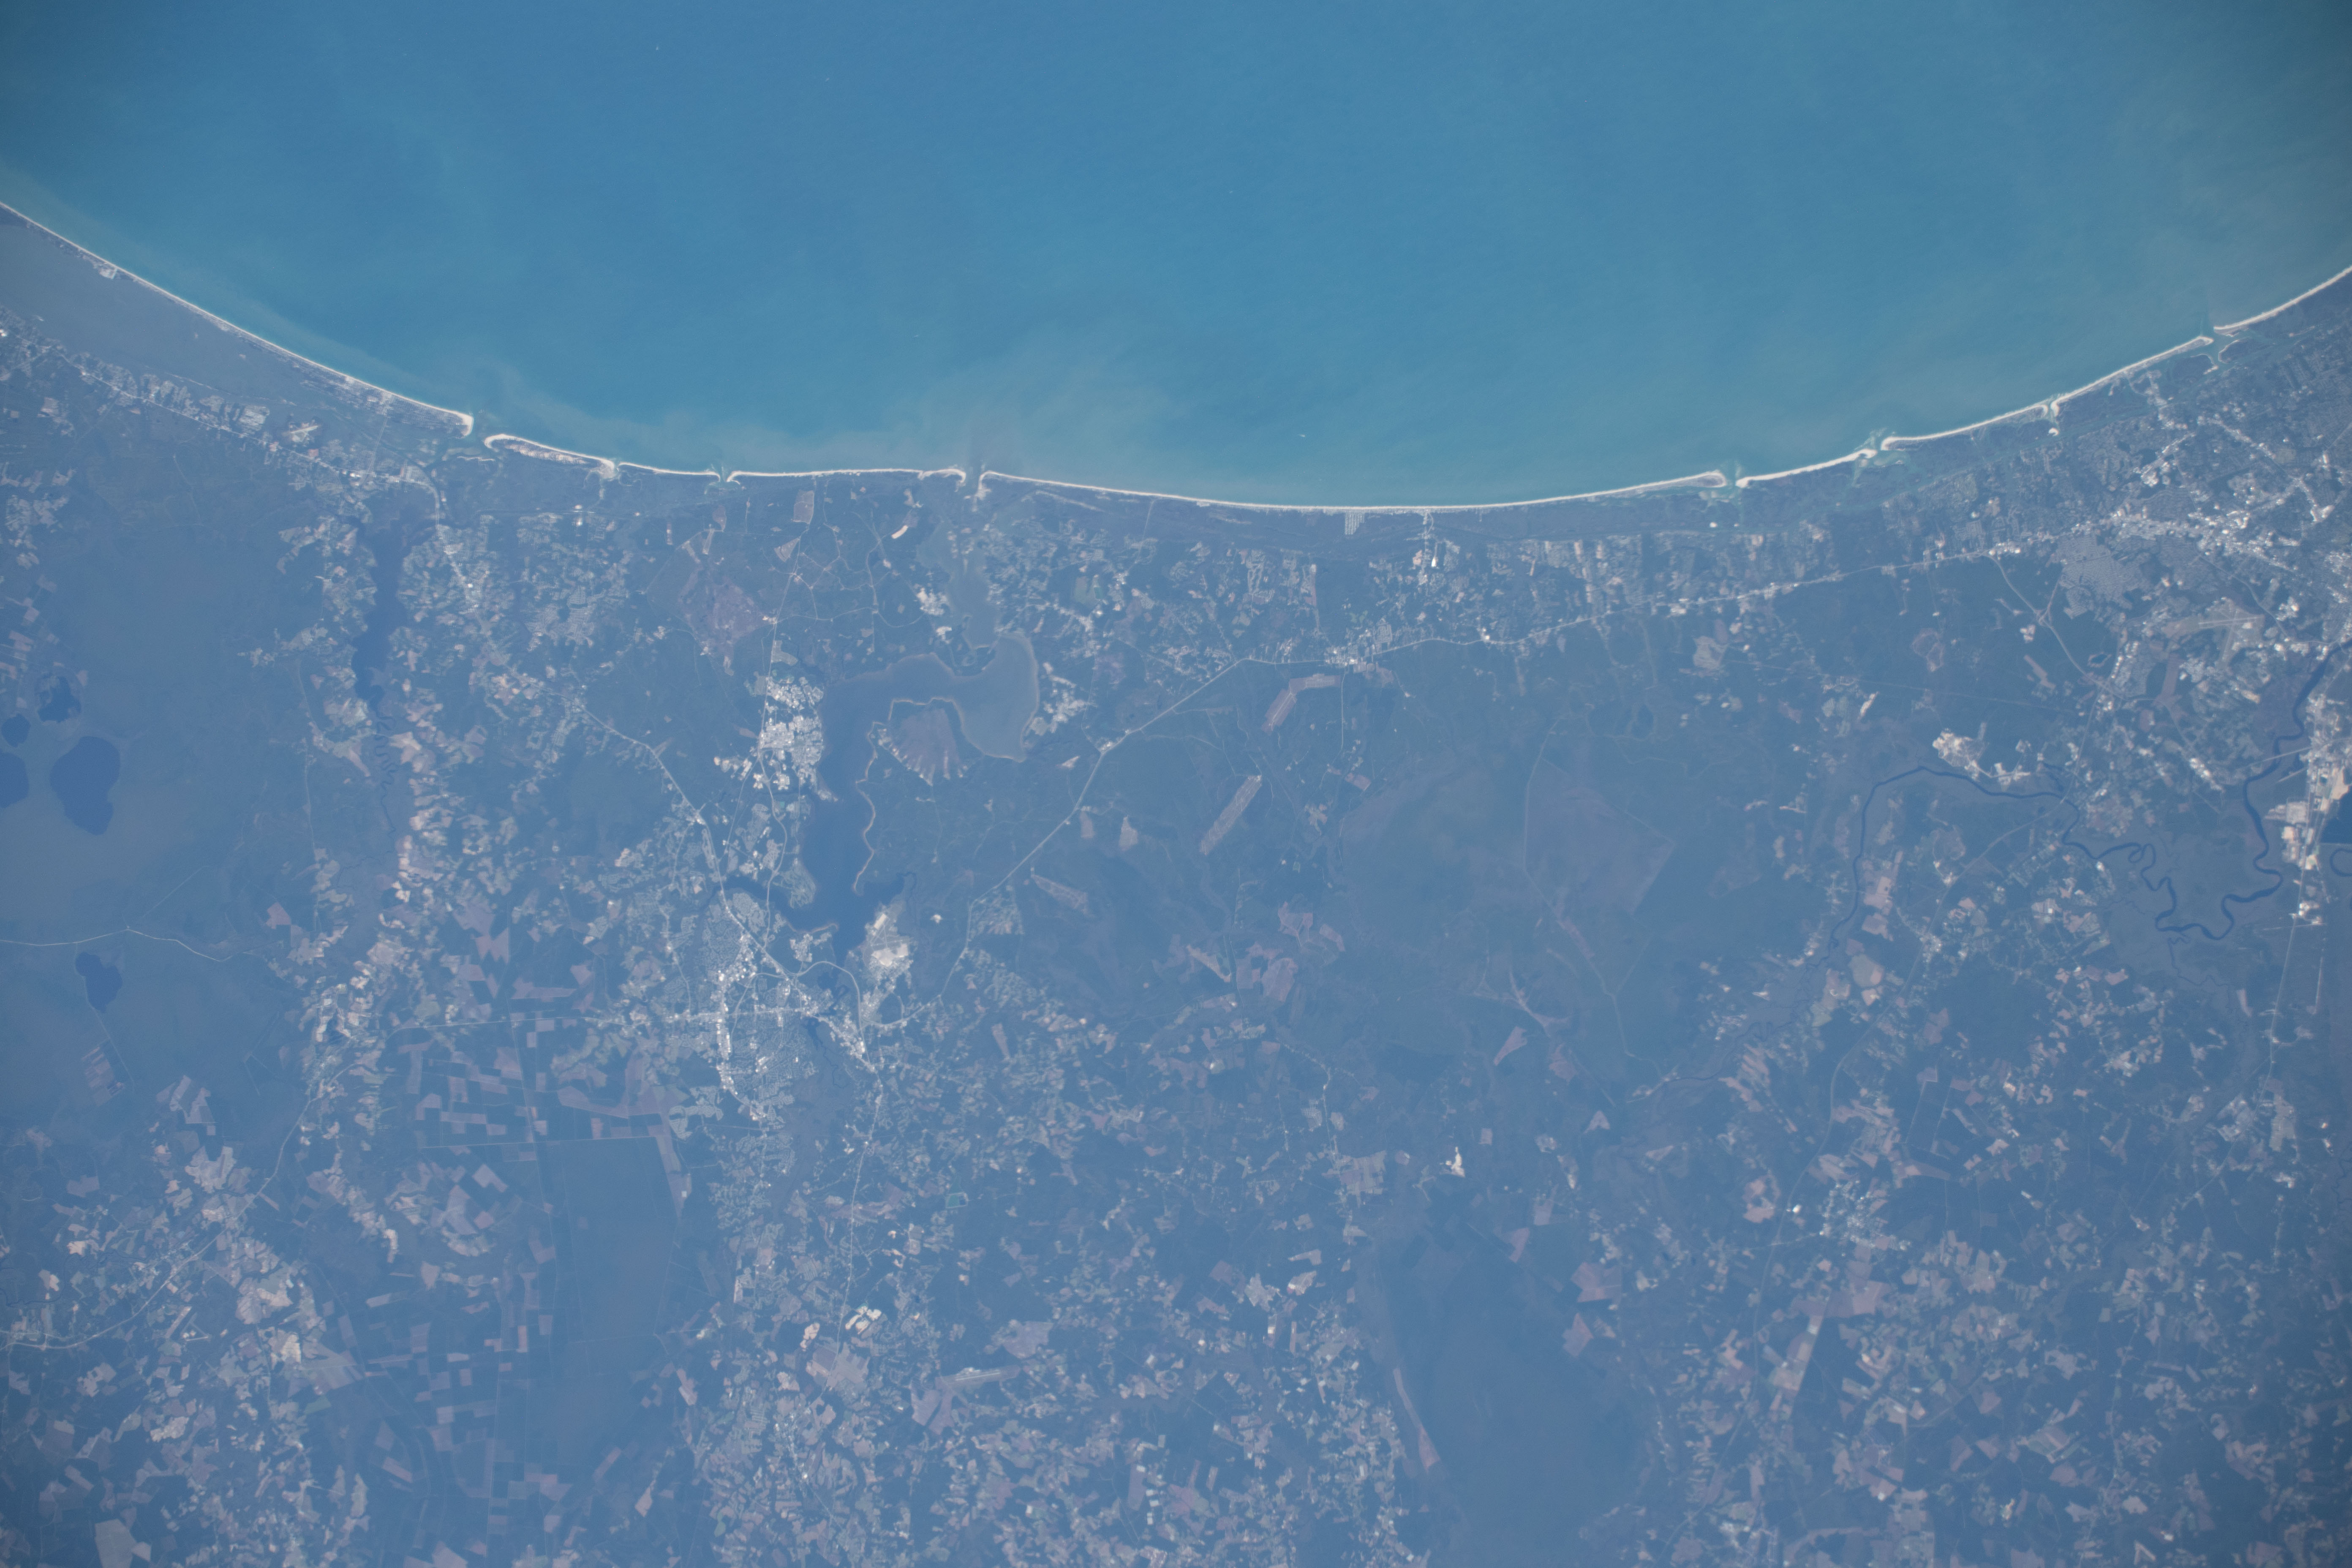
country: USA-NORTH CAROLINA
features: STONES BAY
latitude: 34.6
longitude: -77.5
